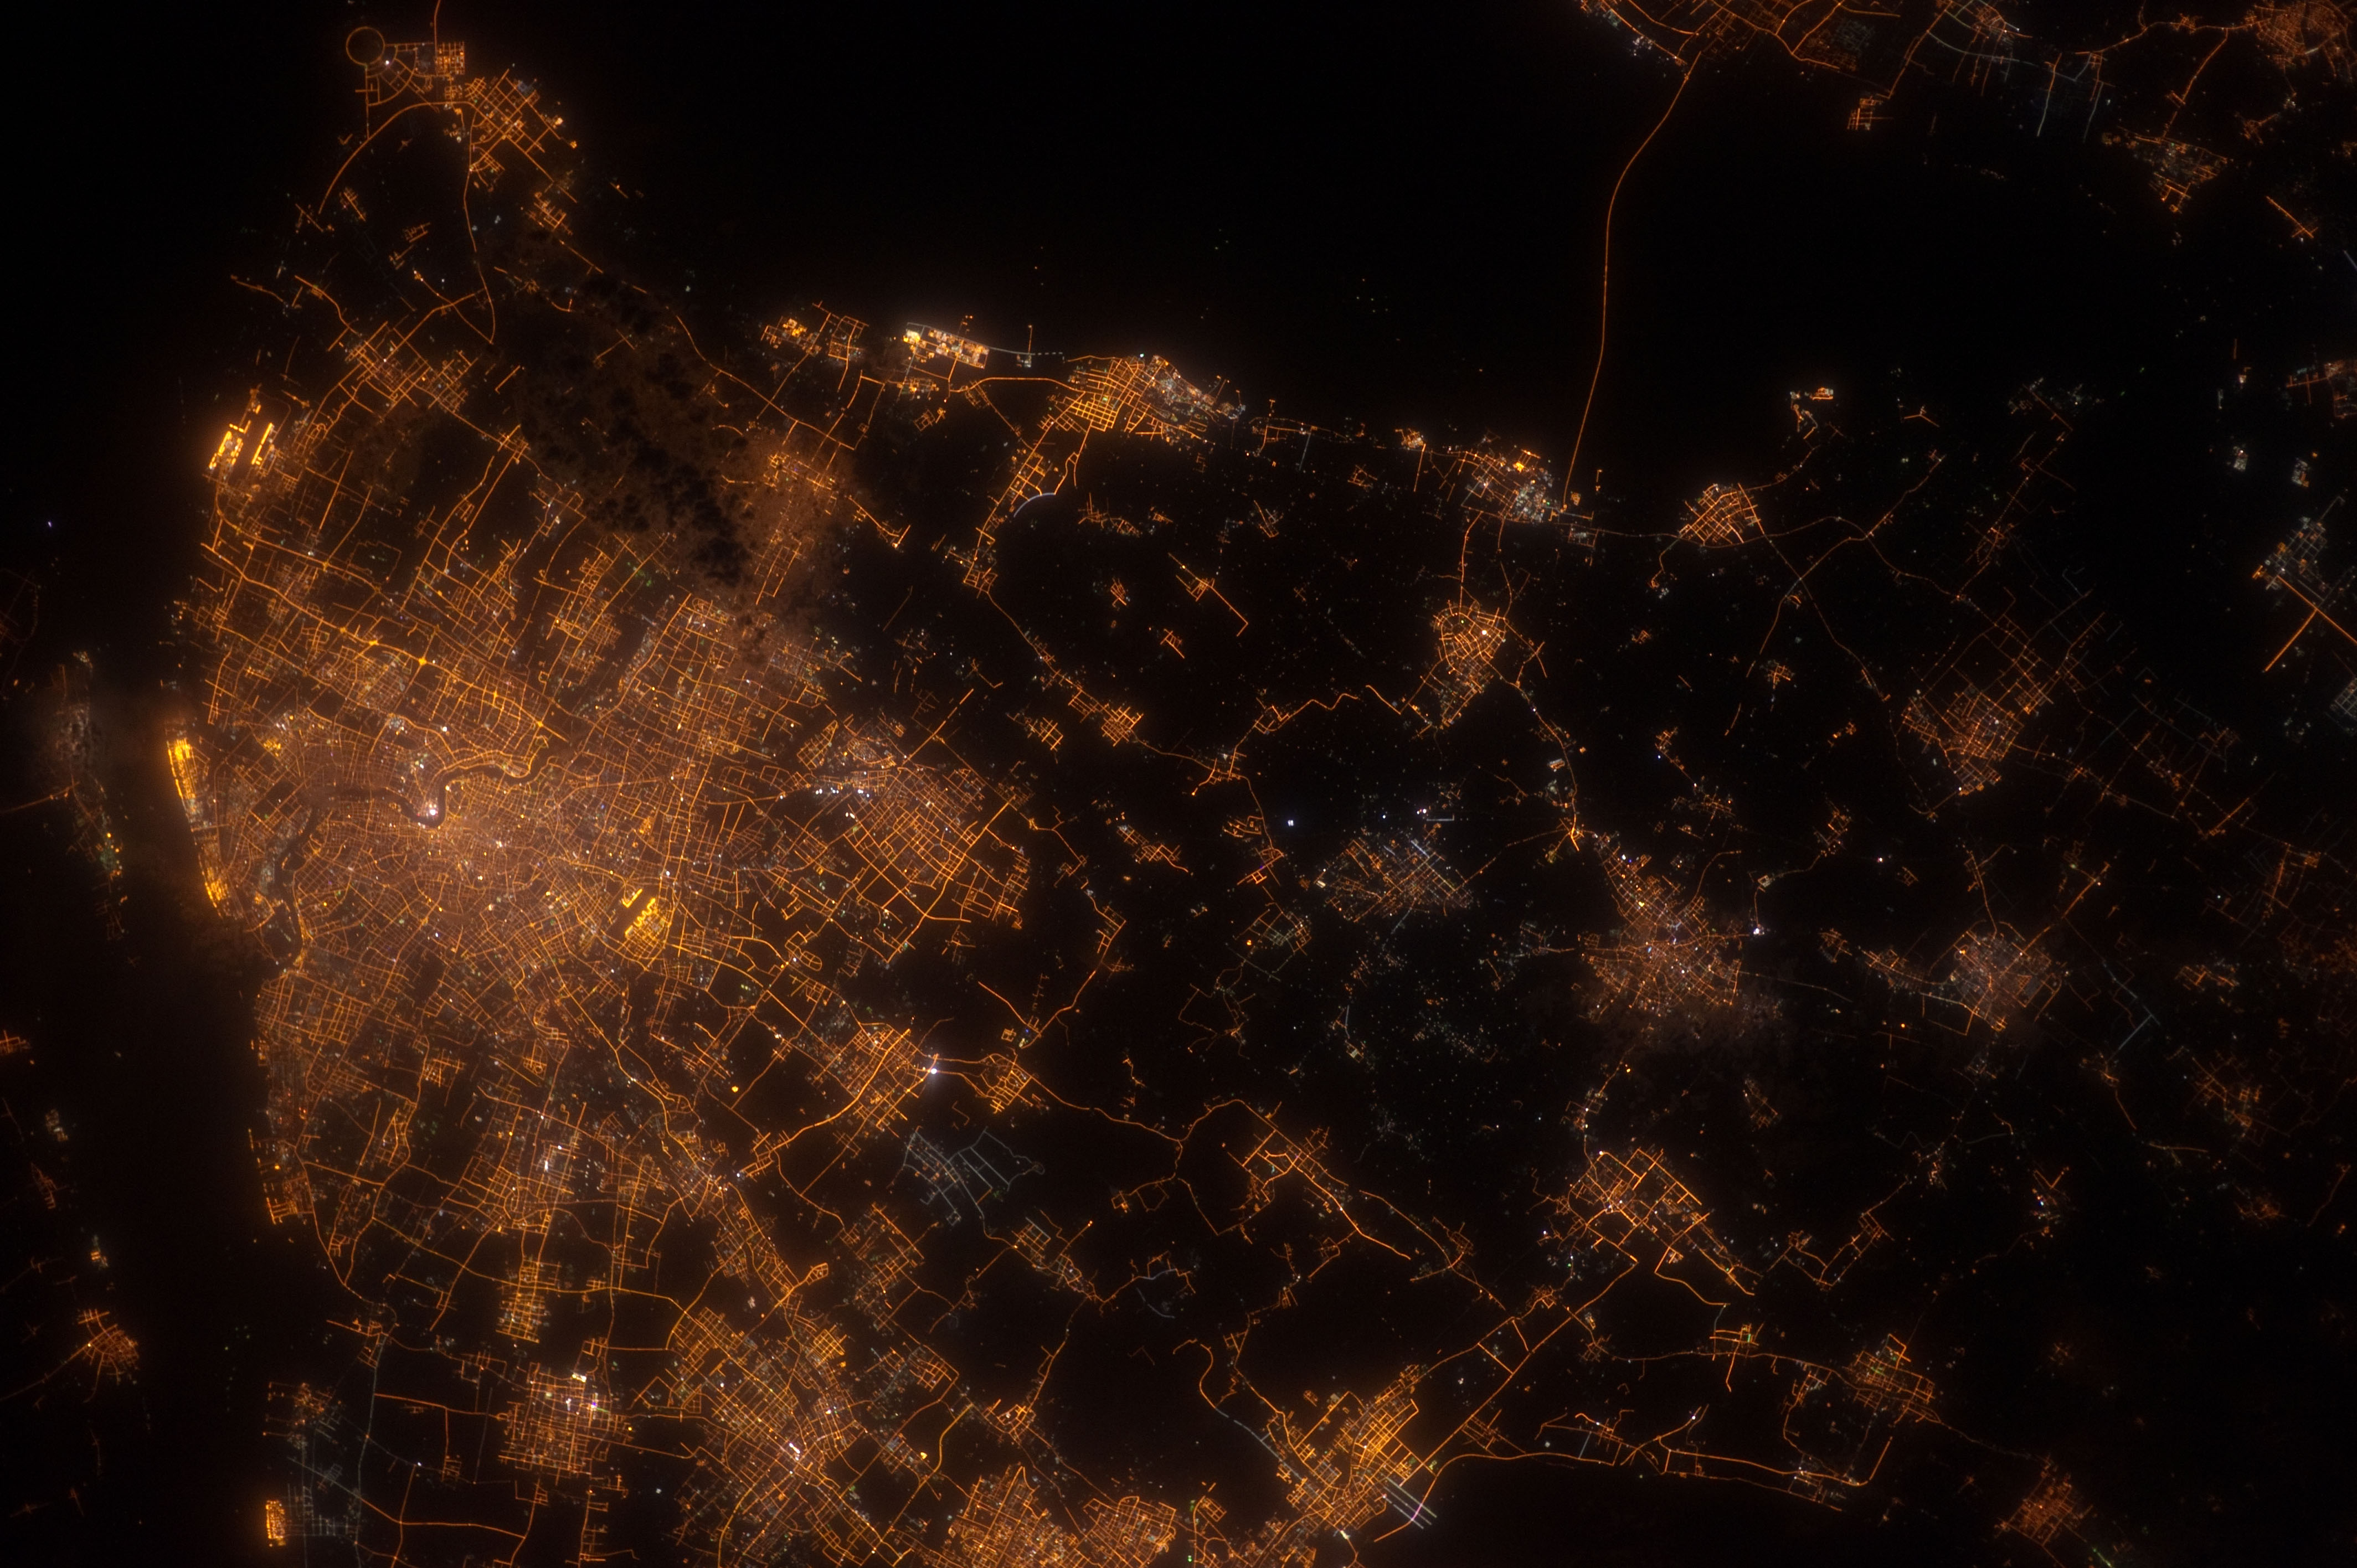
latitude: 31.2
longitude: 121.5
